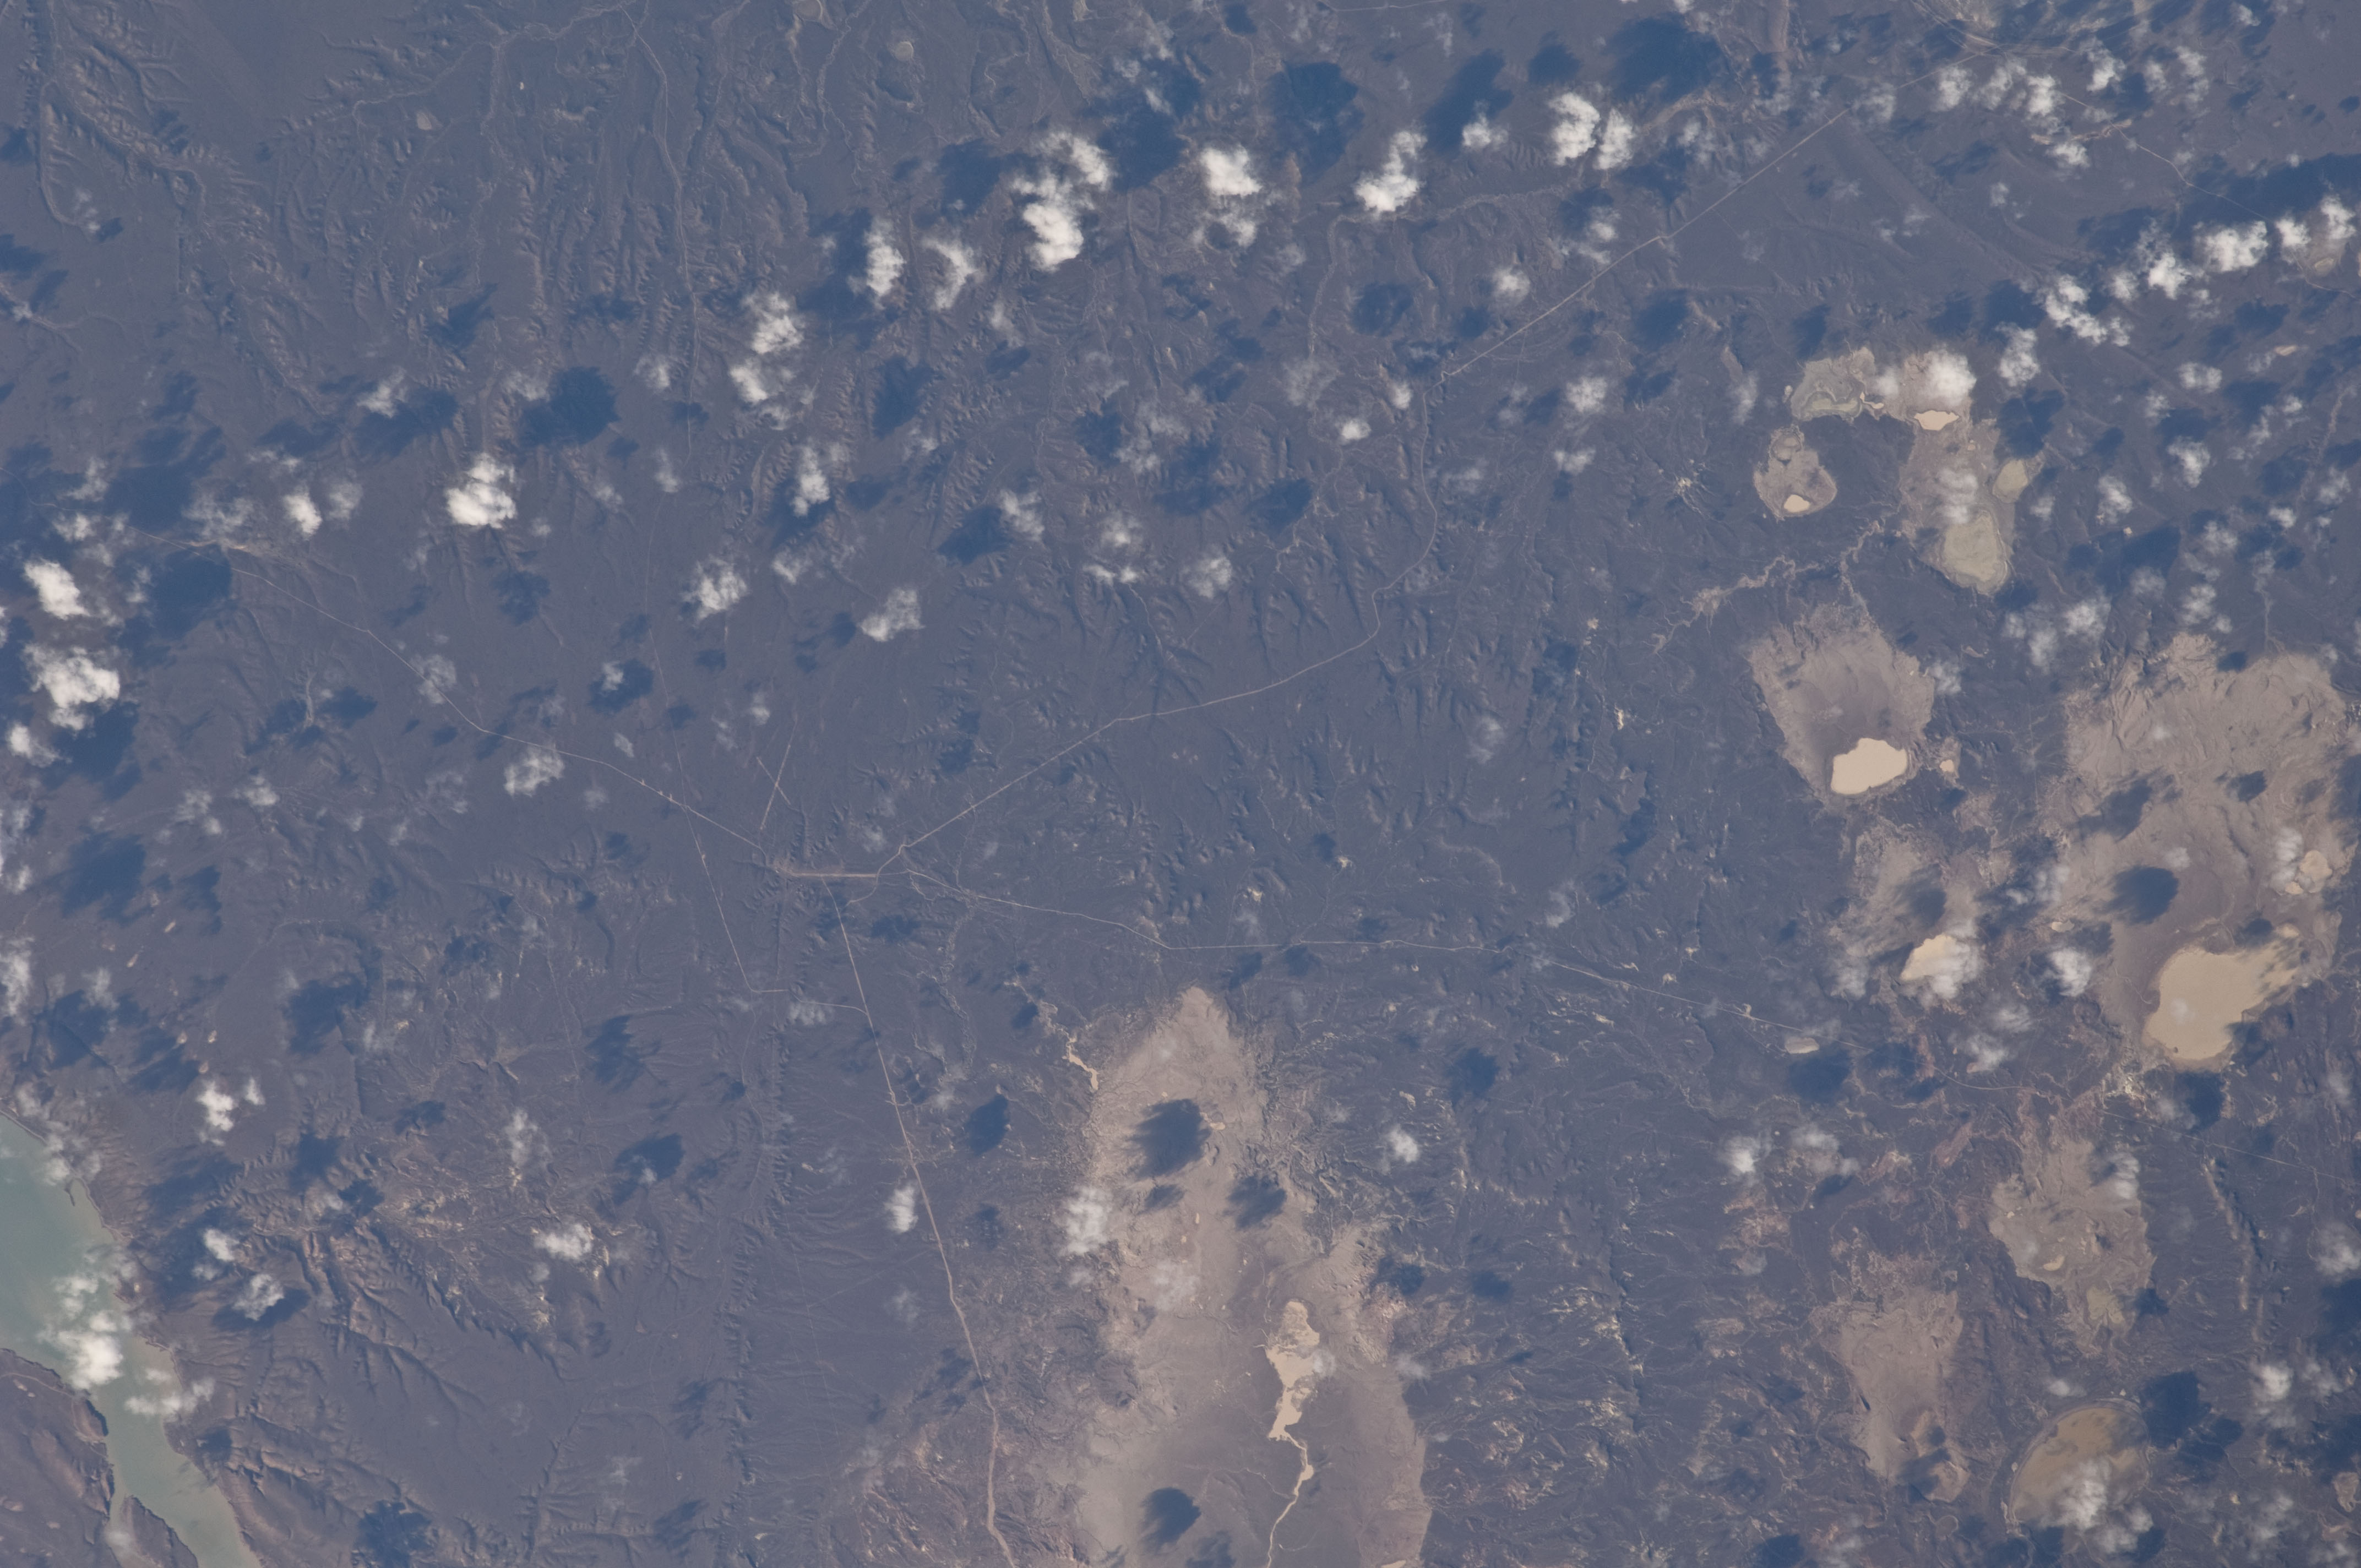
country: ARGENTINA
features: LAGUNA DULCE, ROADS, DRY LAKES
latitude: -47.9
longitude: -66.1
